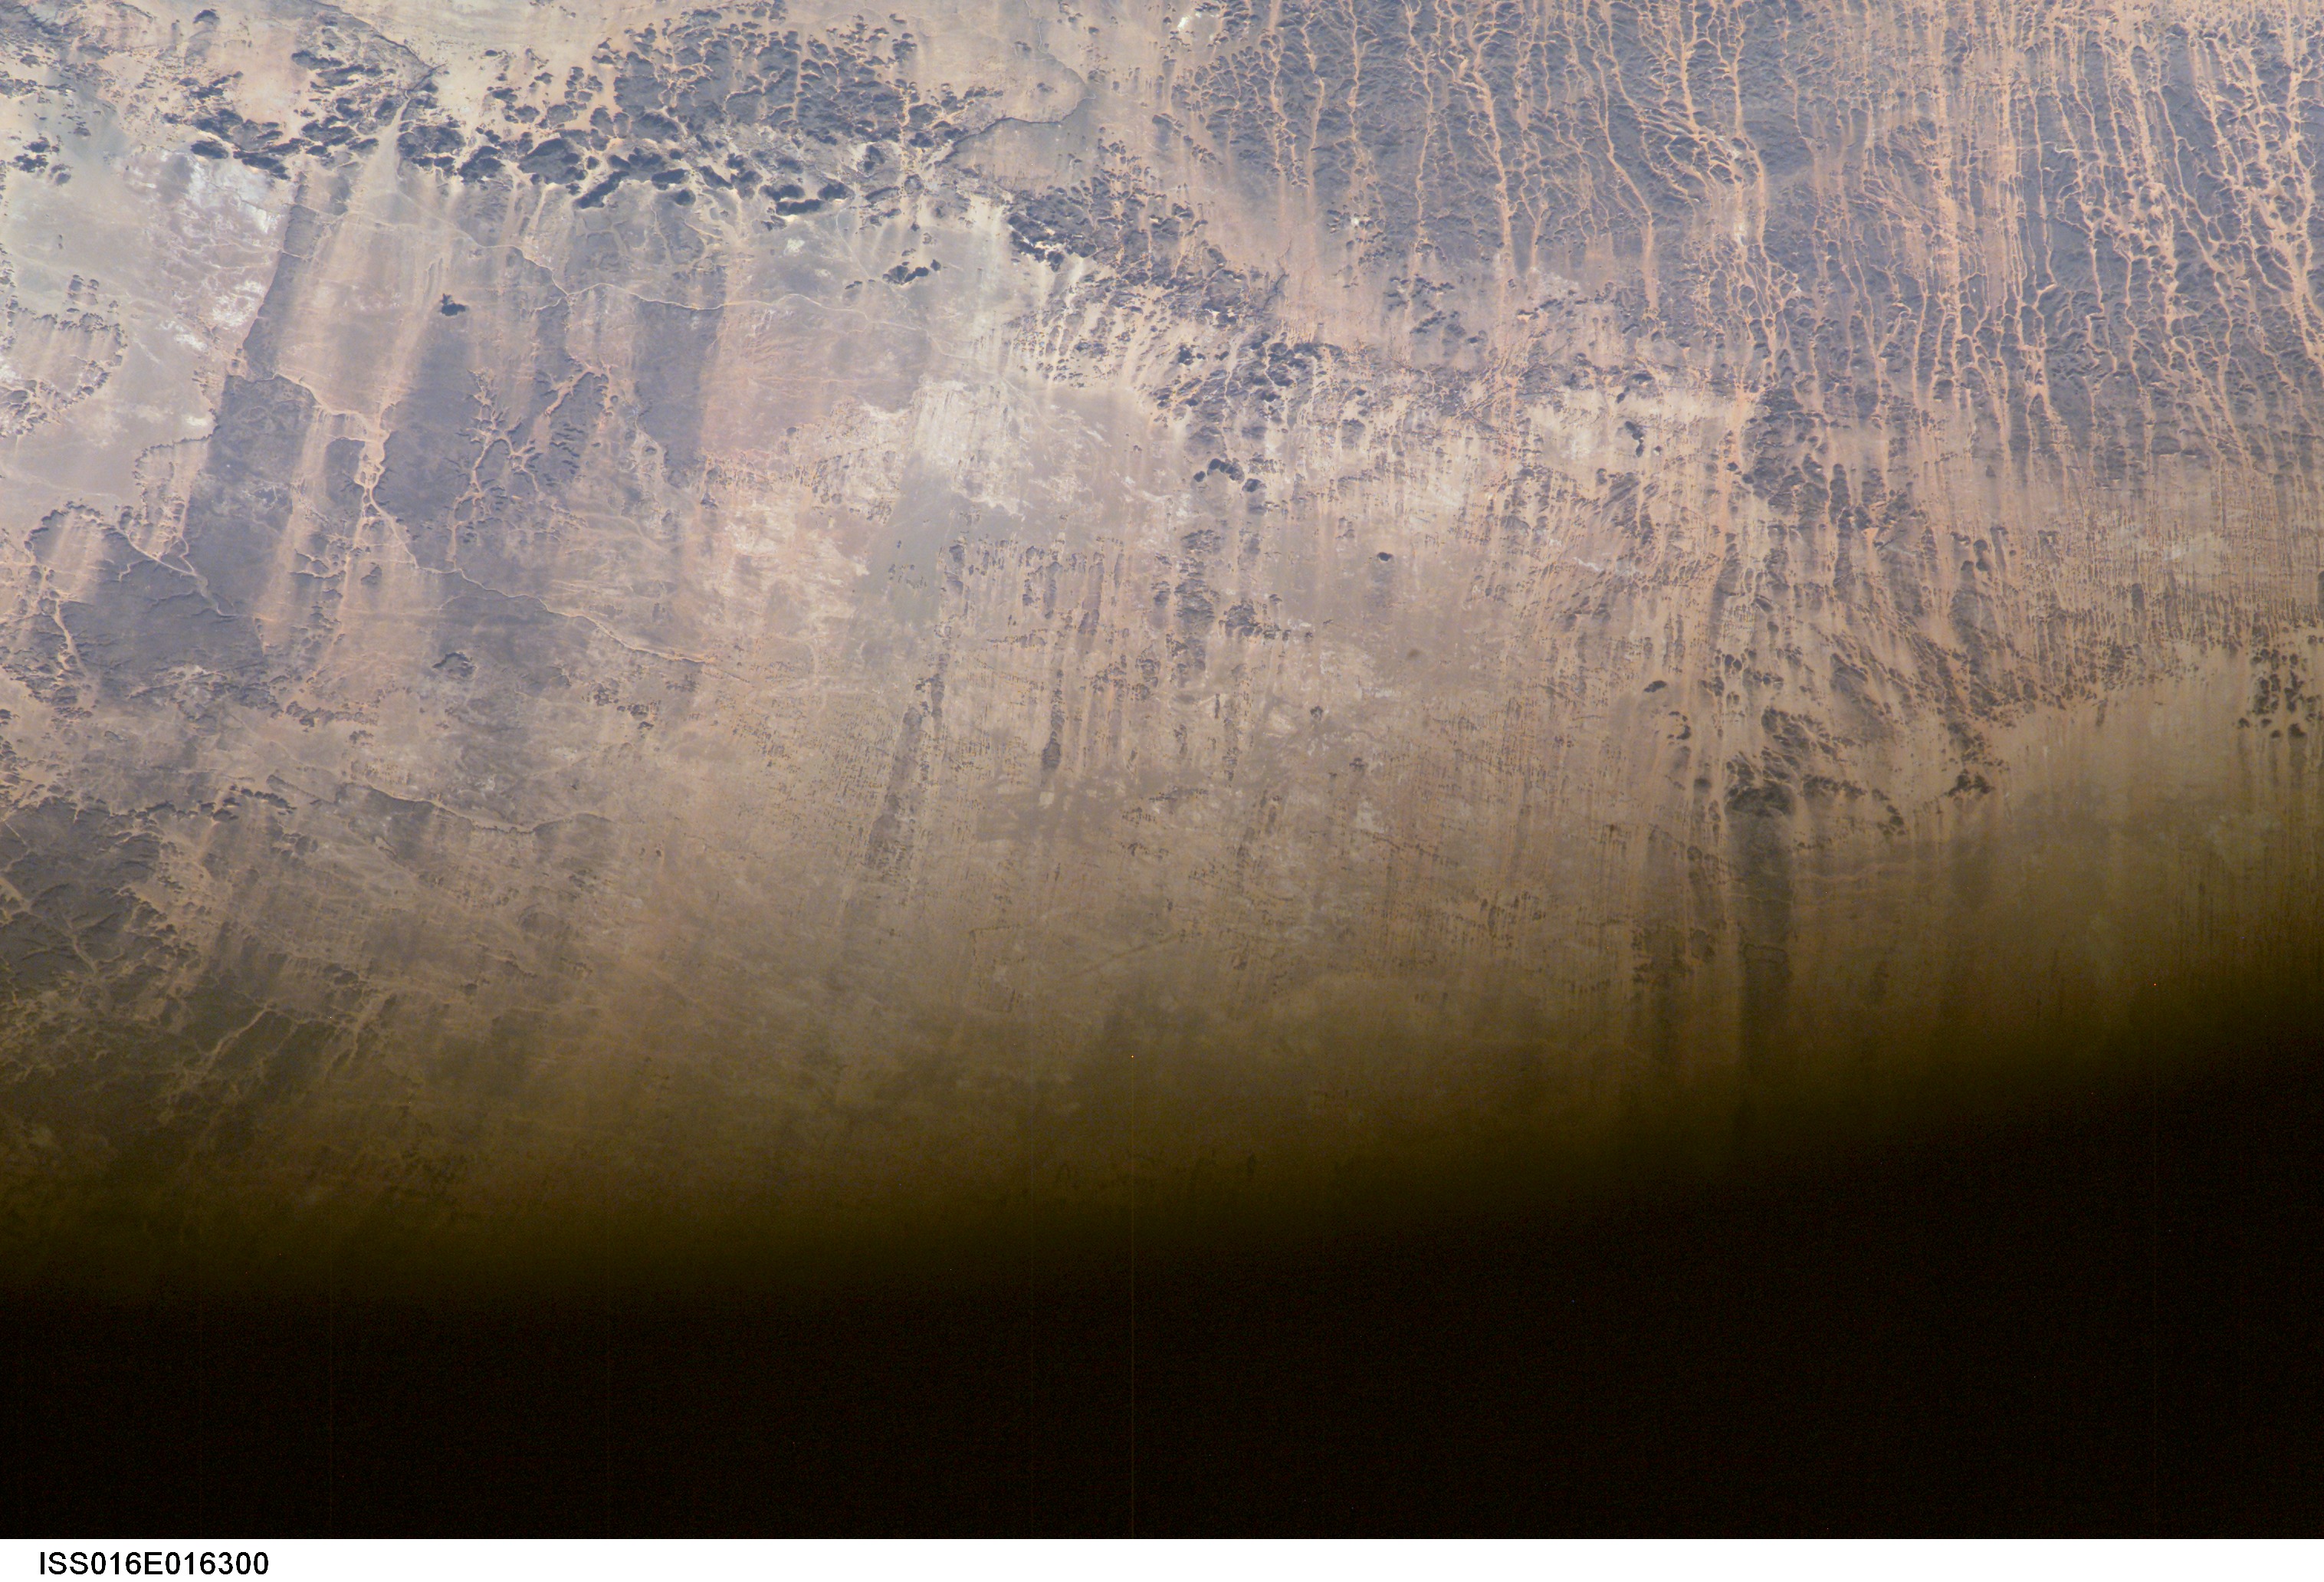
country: CHAD
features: WIND STREAKS, PARTIAL FRAME
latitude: 19.0
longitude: 18.5
